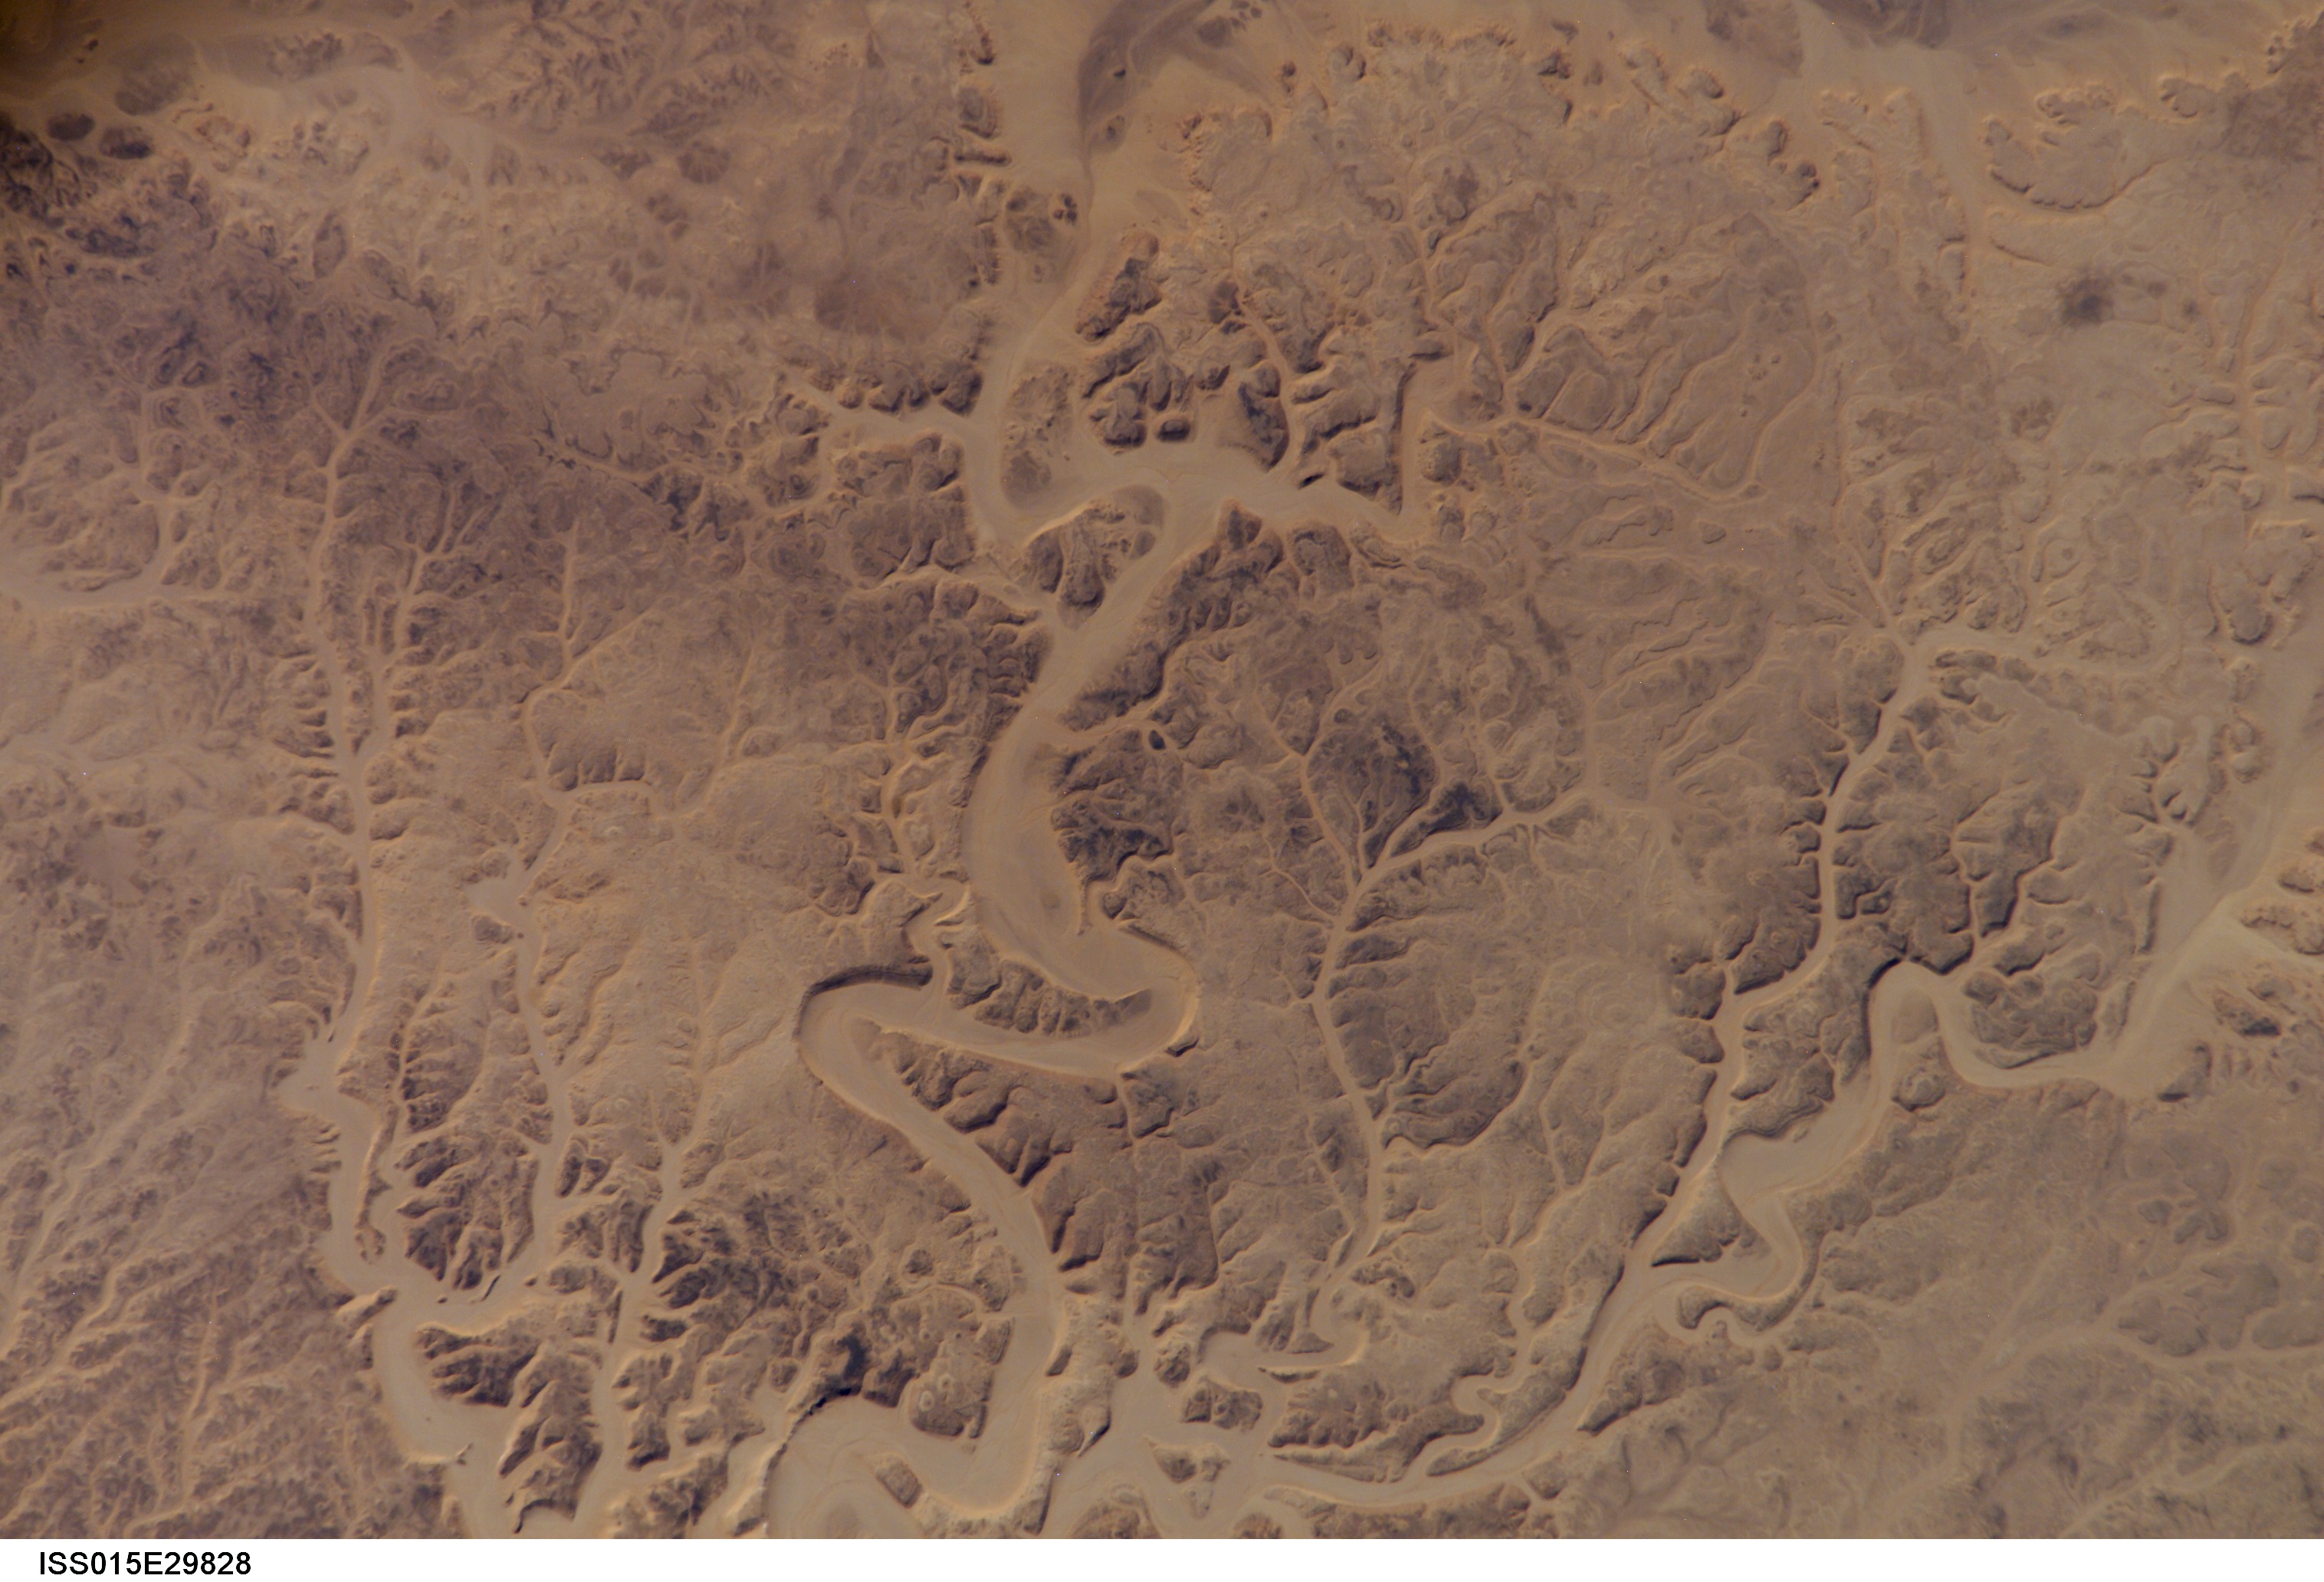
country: LIBYA
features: MEANDERING WADIS, LIBYAN DES.
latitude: 26.1
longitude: 23.5
